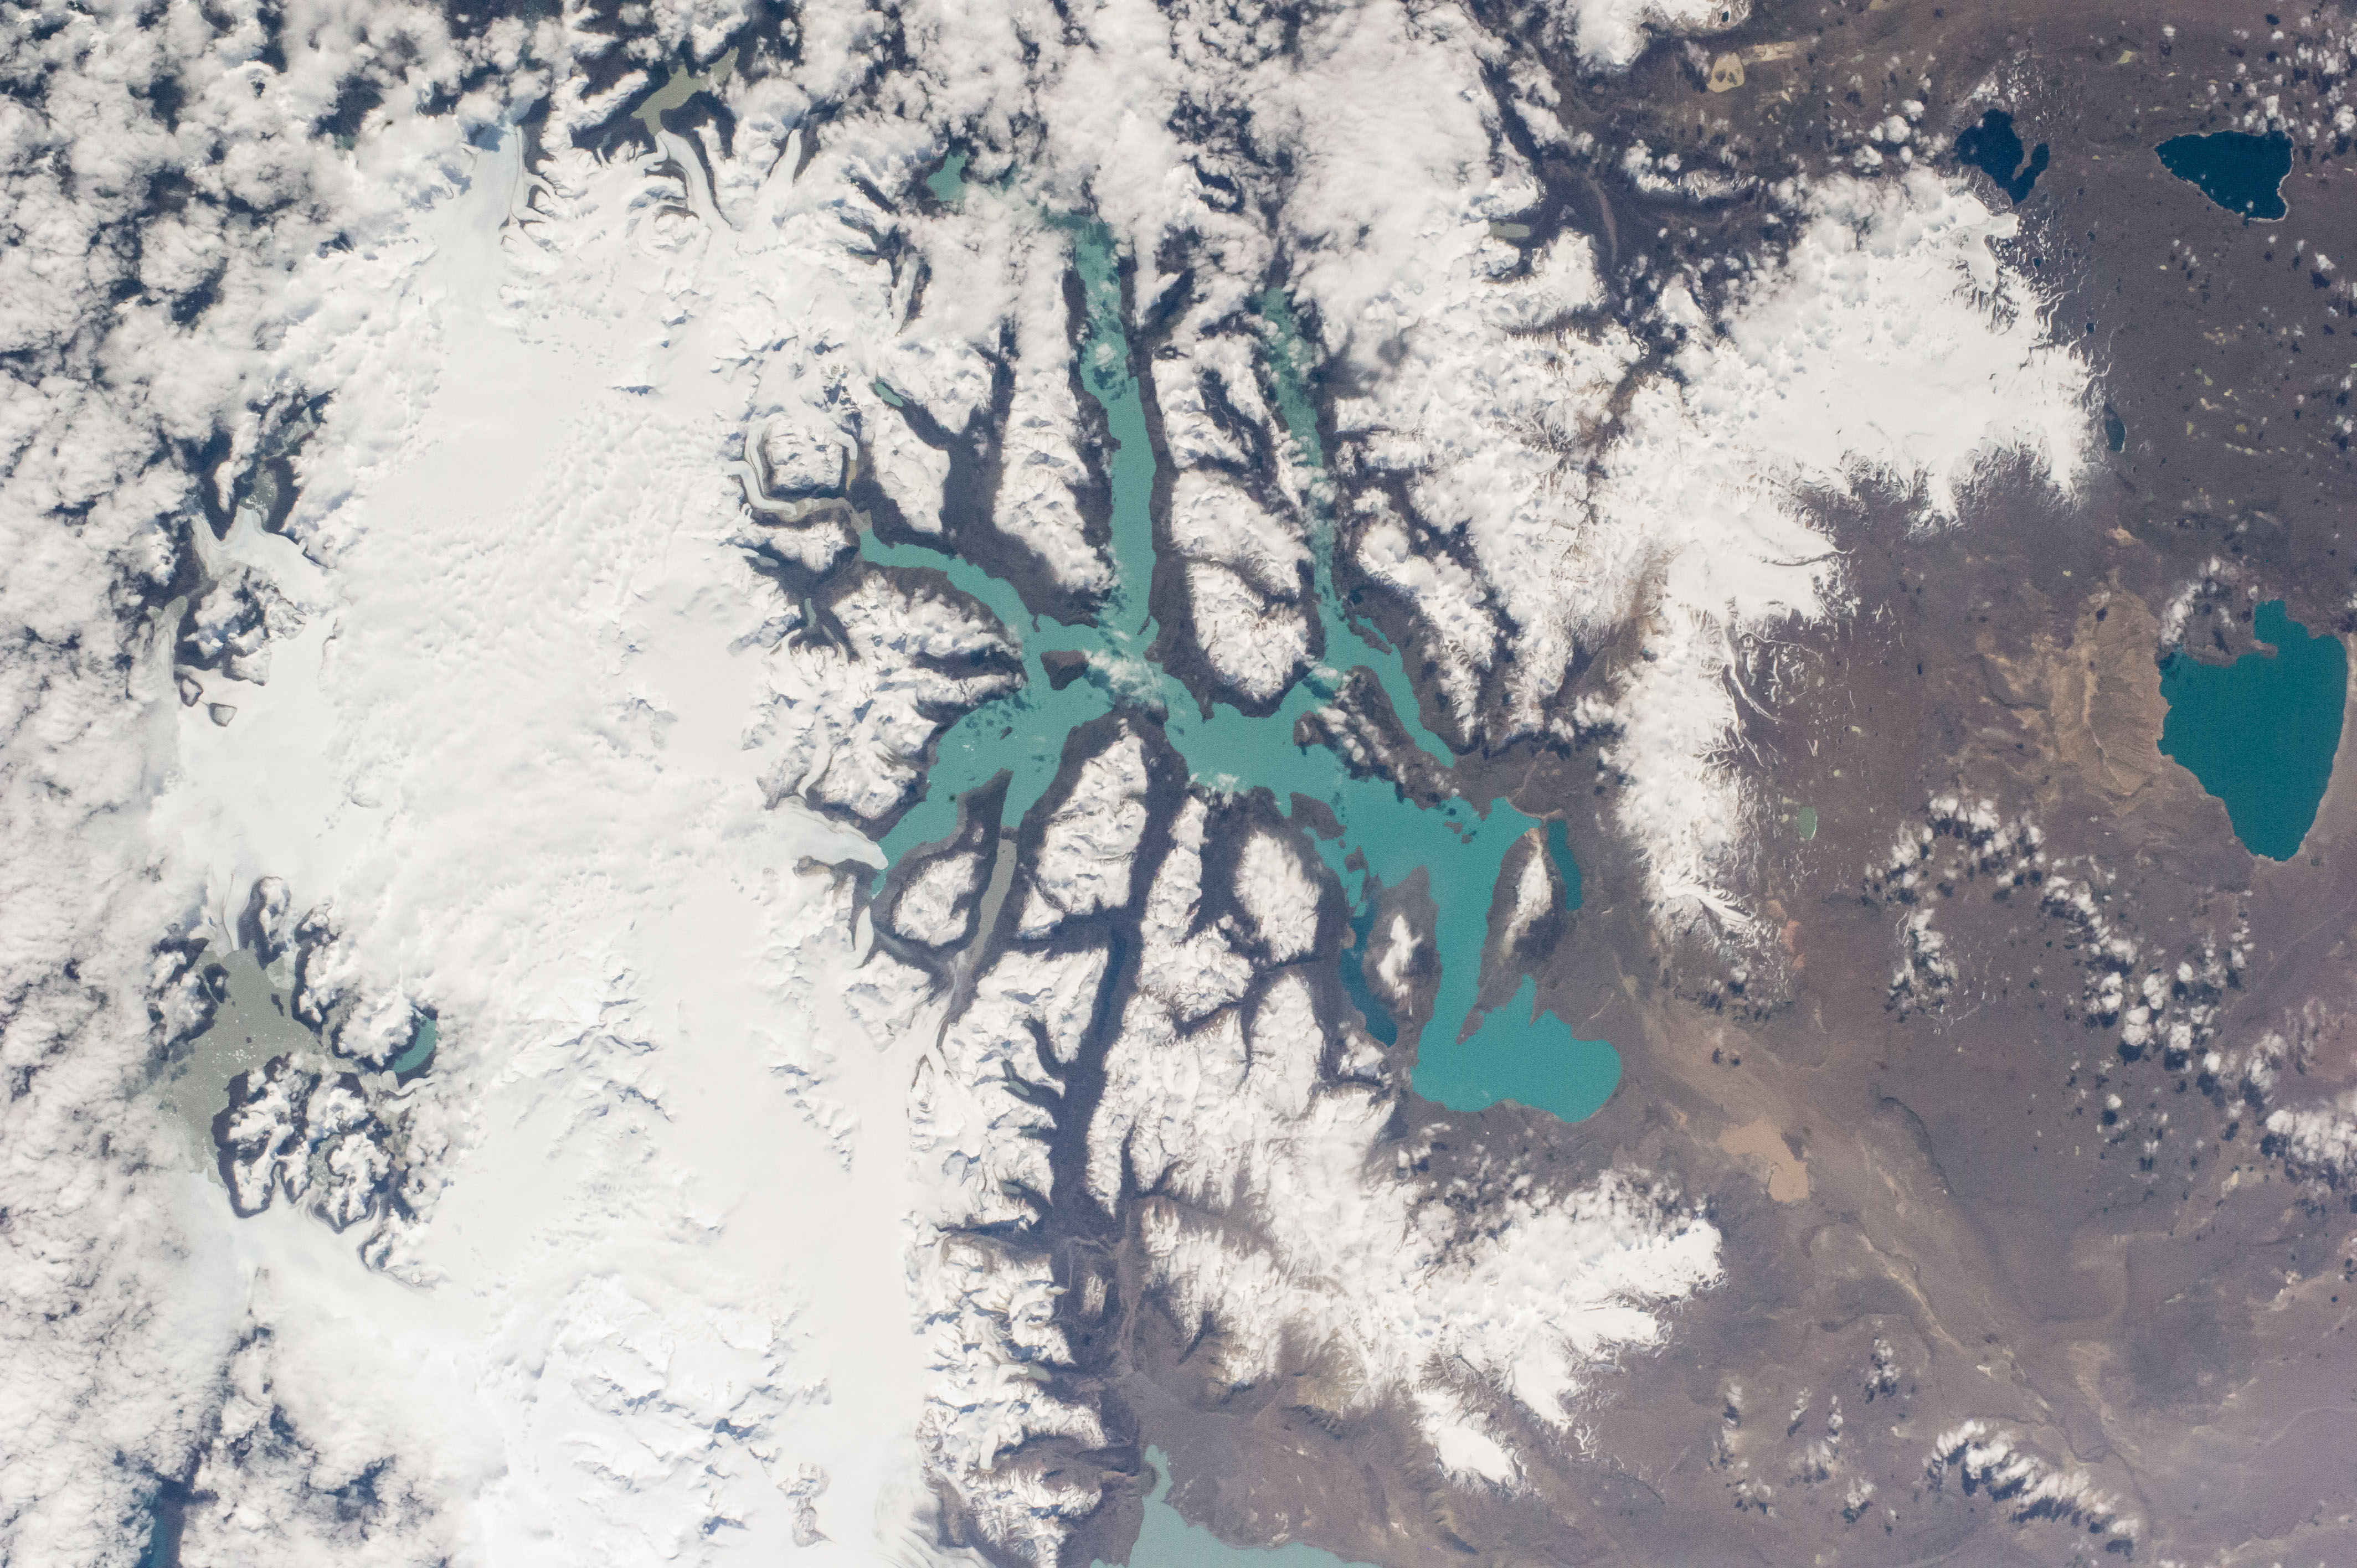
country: ARGENTINA
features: CARDIEL L., SAN MARTIN L., STROBEL L., QUIROGA L., ANDES
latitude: -49.0
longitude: -72.5
